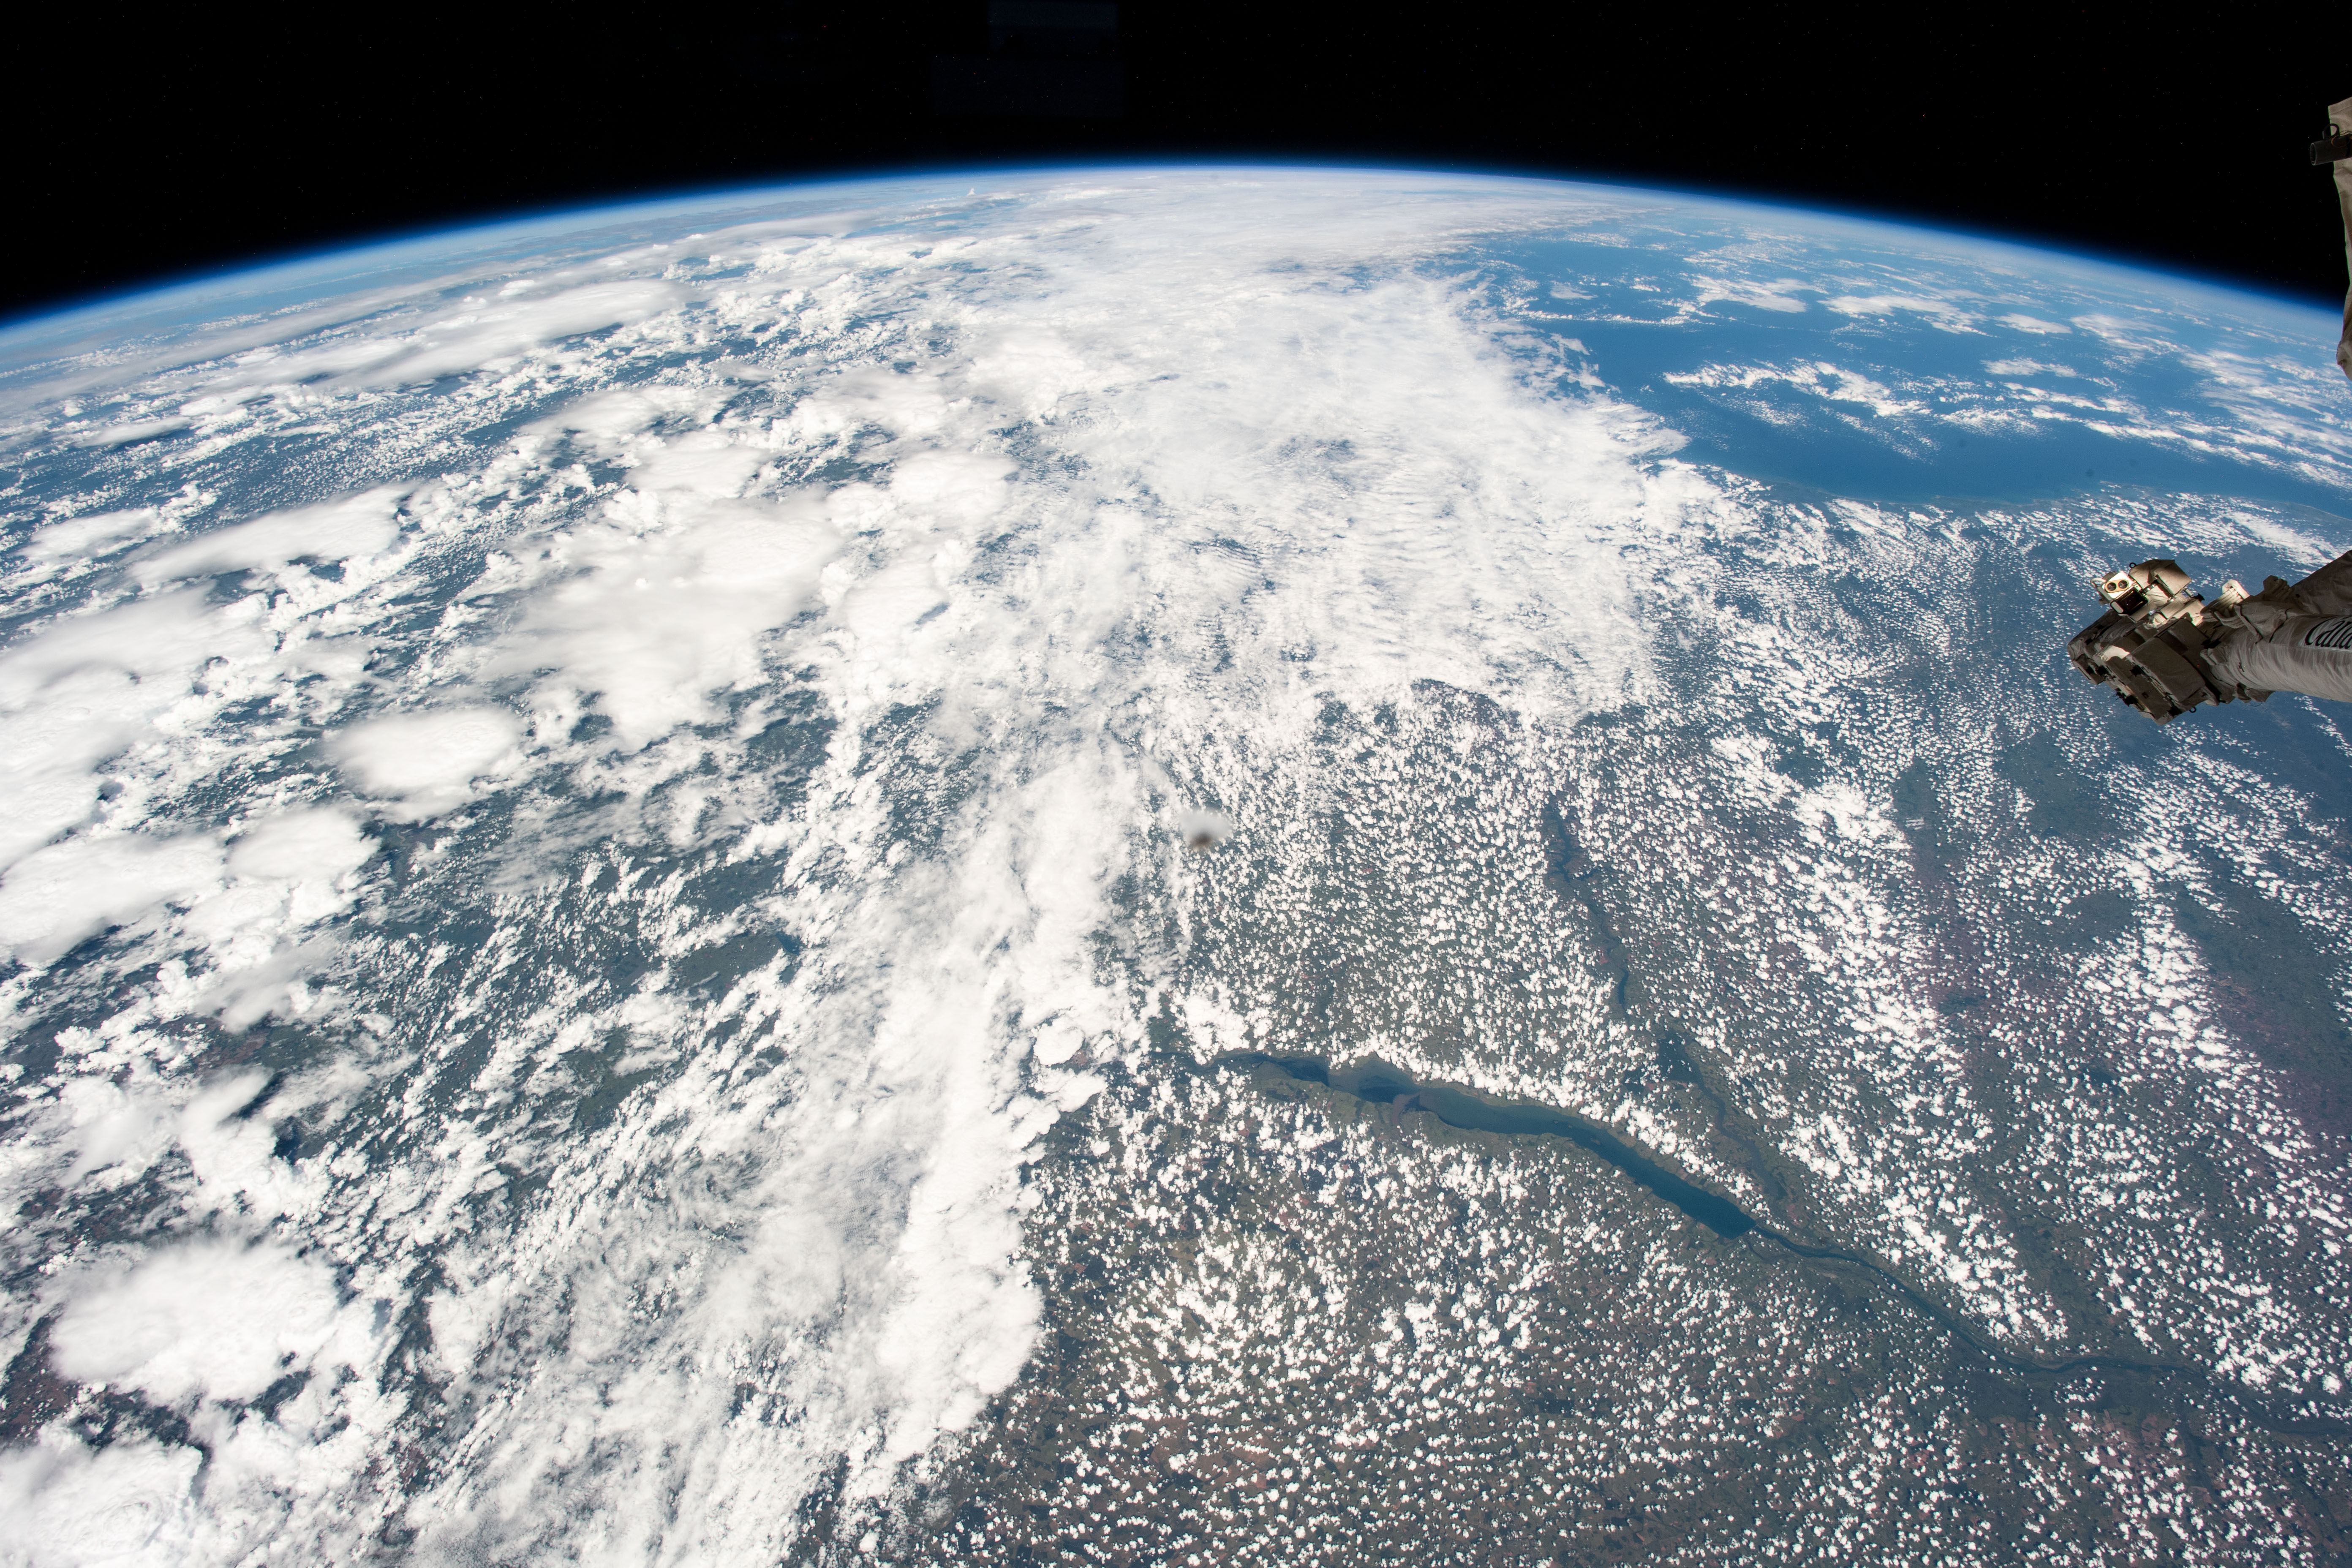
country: BRAZIL
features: PARANA RIVER, BRAZILIAN HIGHLANDS
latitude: -21.5
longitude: -50.0
